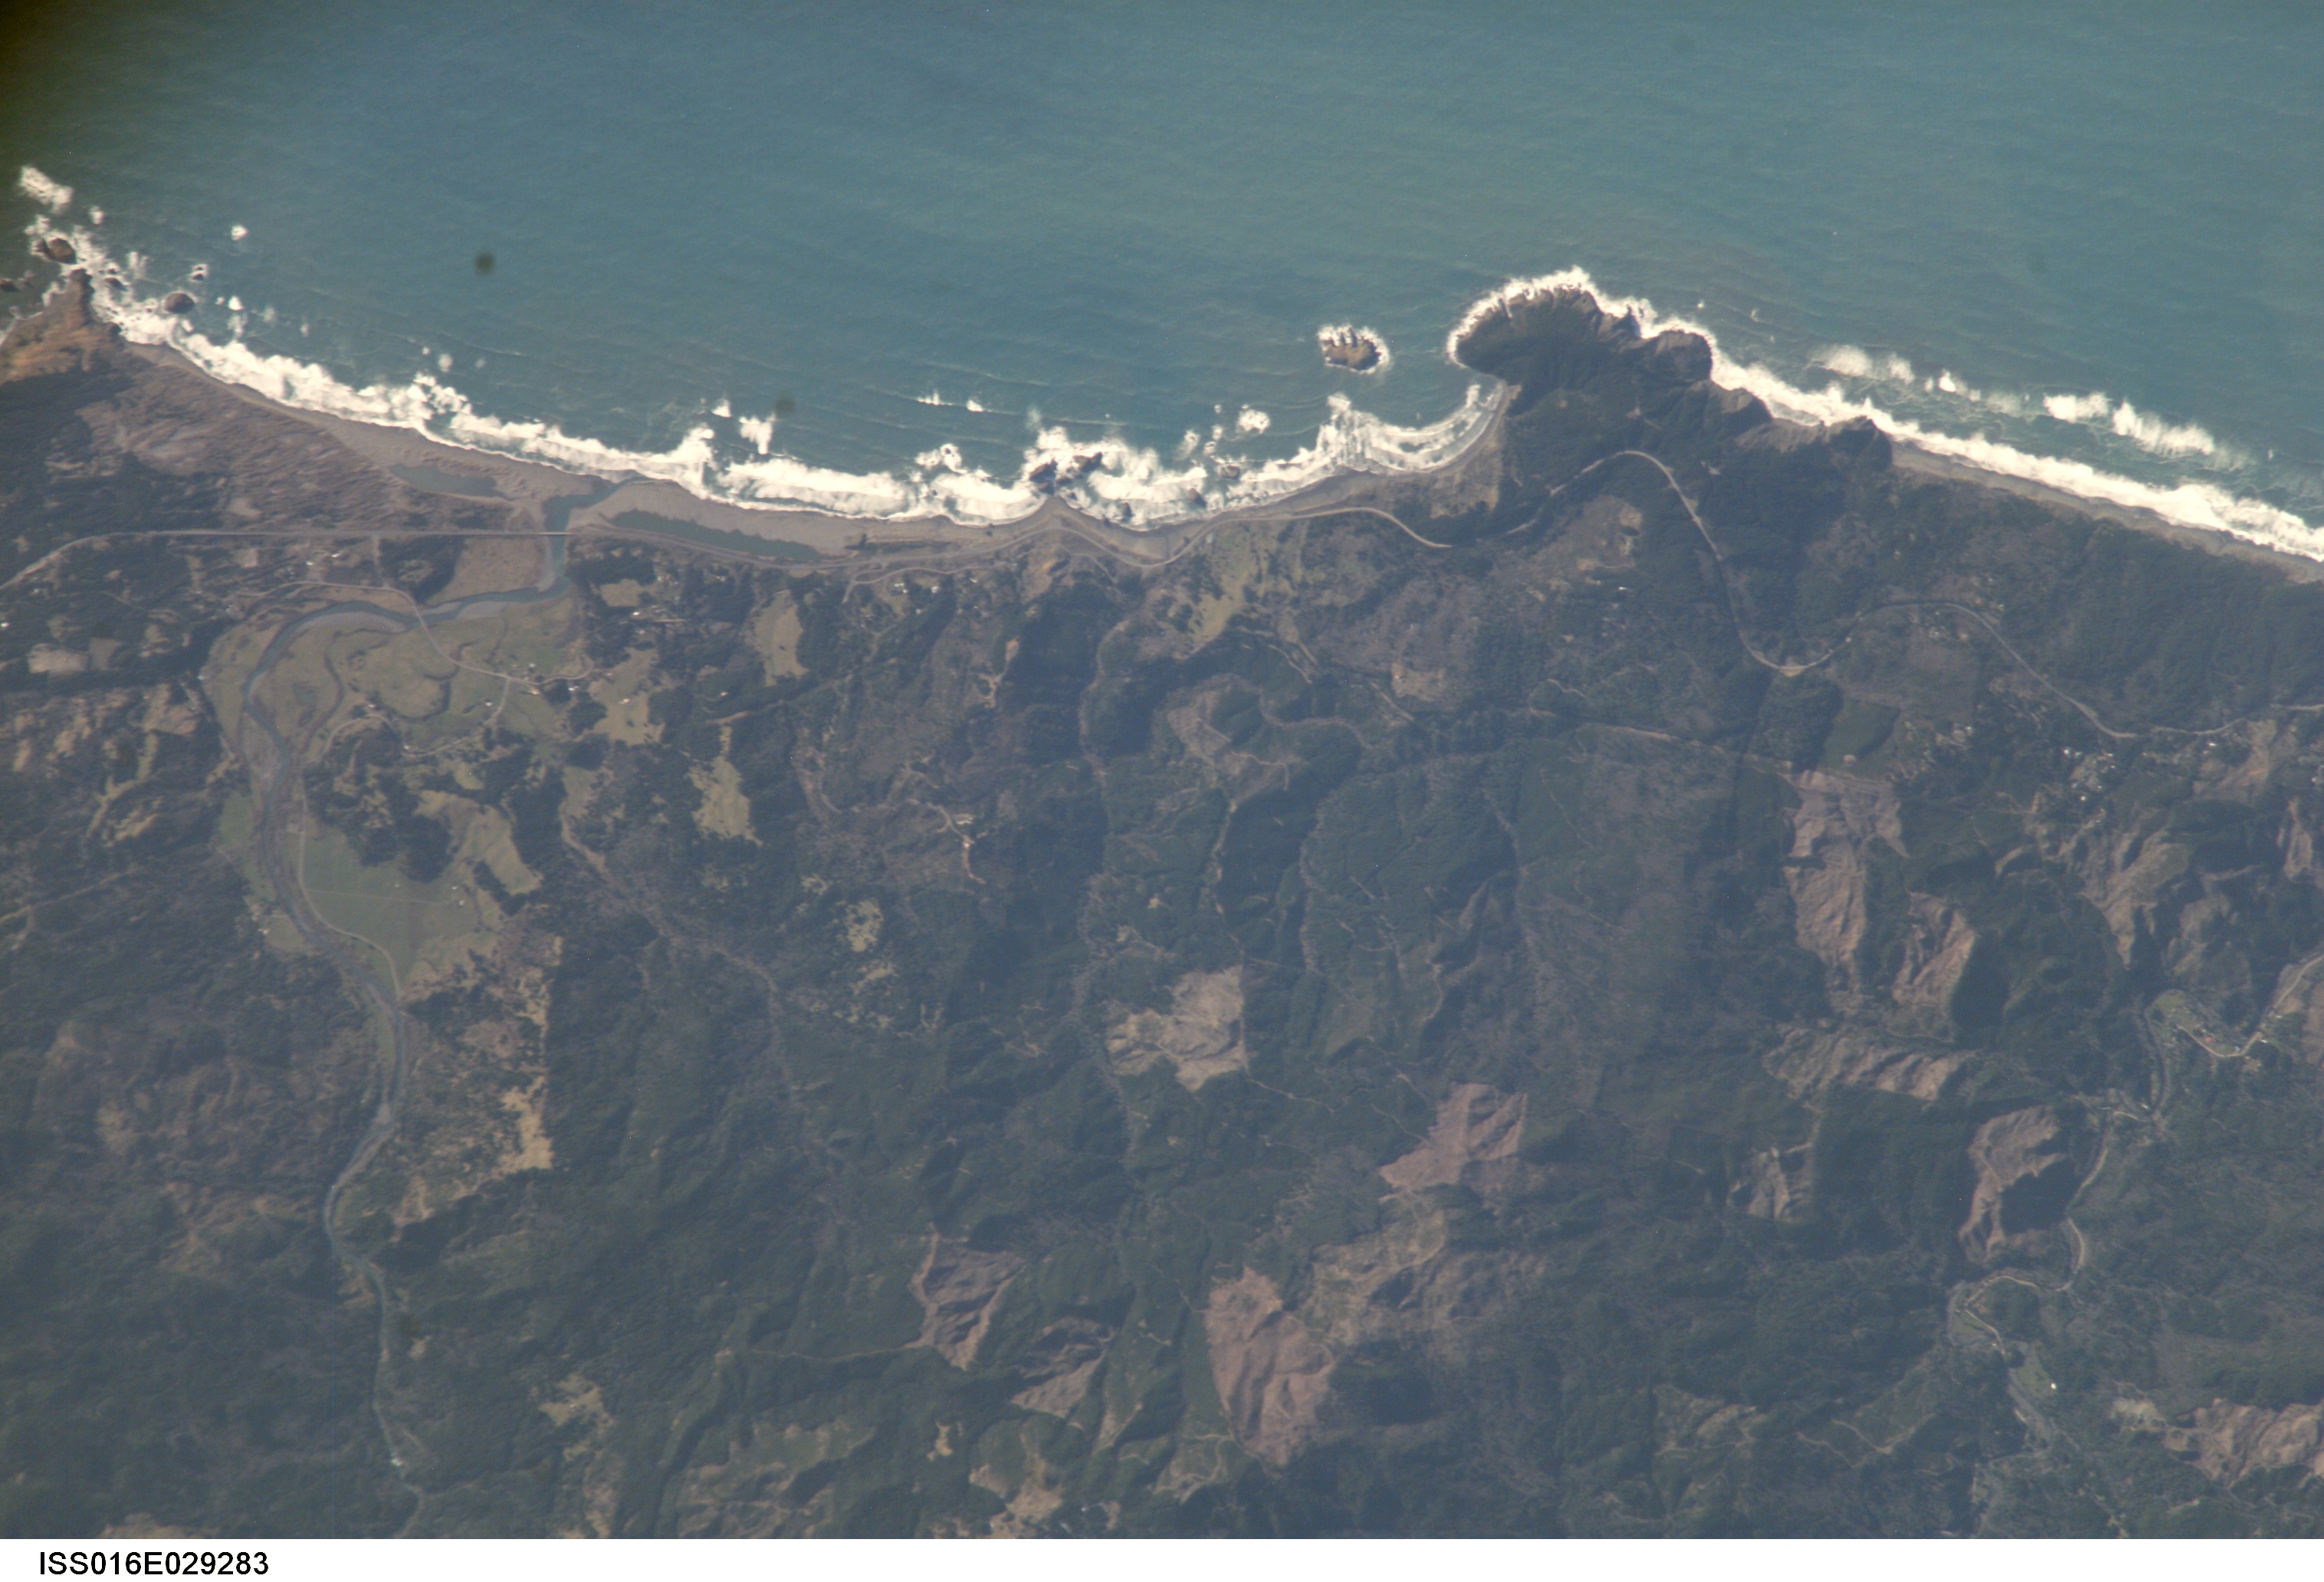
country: USA-OREGON
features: C. SEBASTIAN, PISTOL R., COAST, FOR., MTS.
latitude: 42.3
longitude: -124.4
